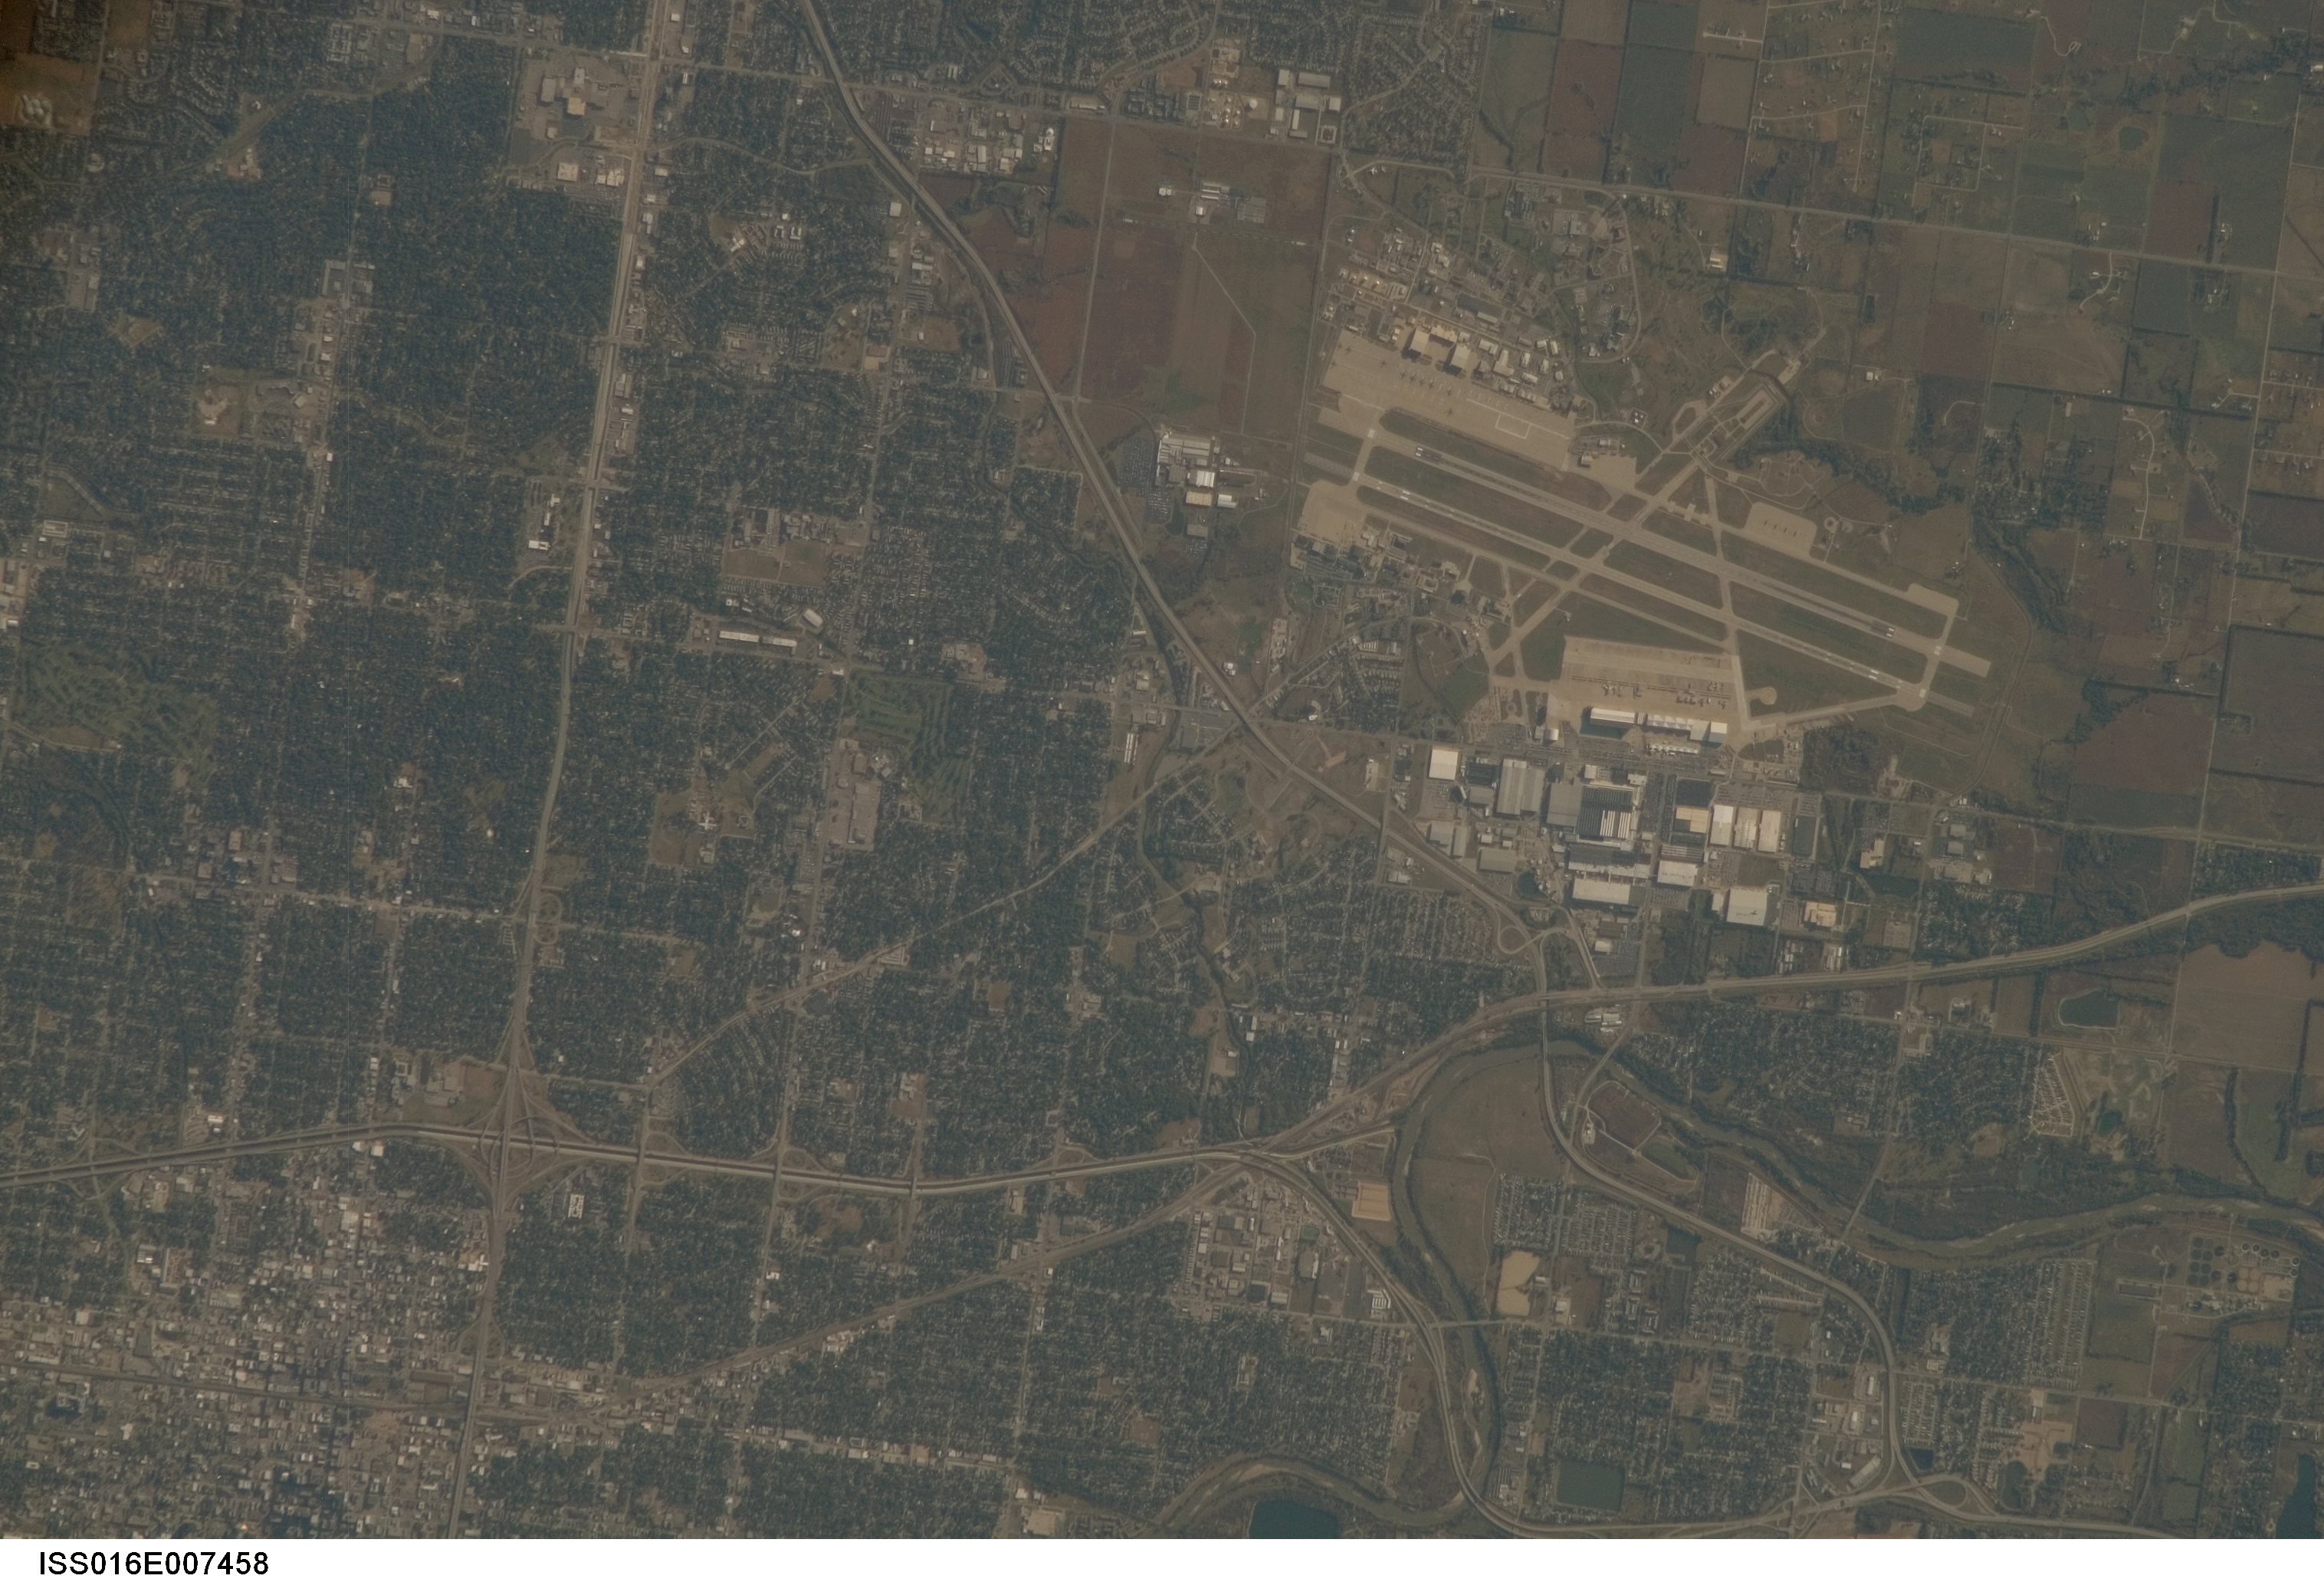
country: USA-KANSAS
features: WICHITA, MCCONNELL AFB
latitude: 37.6
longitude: -97.3
